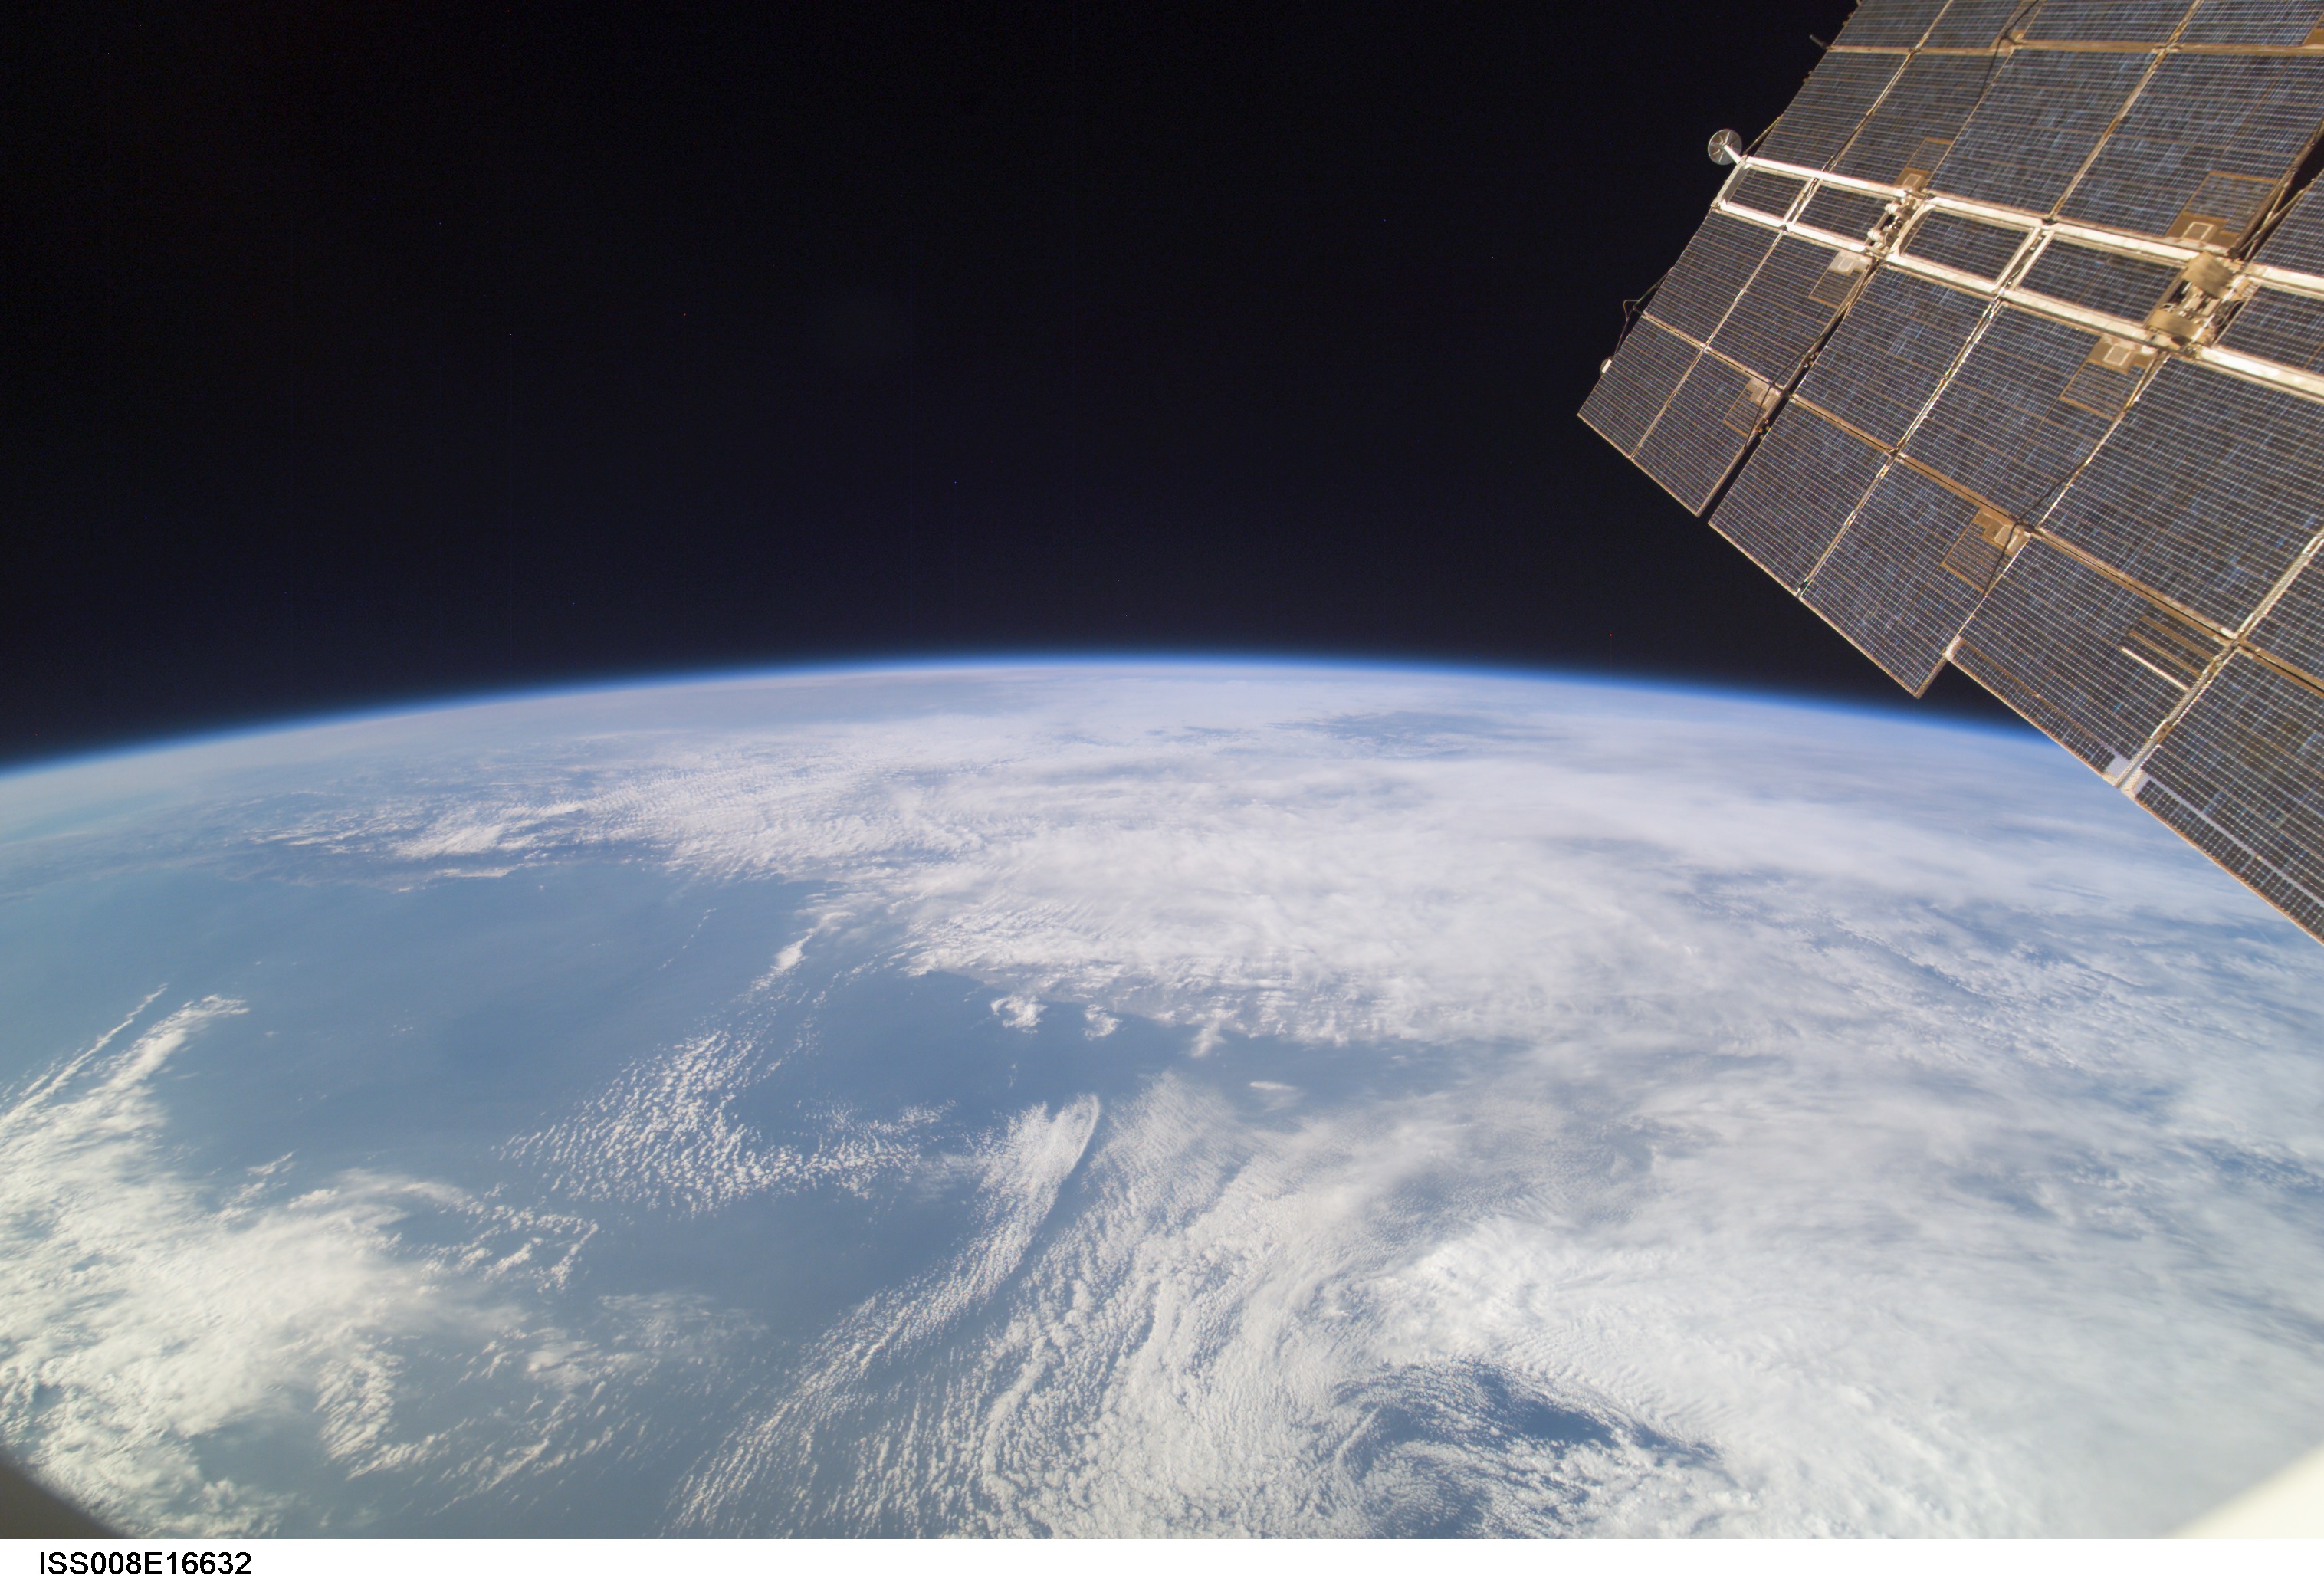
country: SEA OF JAPAN
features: ATMOSPHERIC LIMB
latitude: 43.0
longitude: 135.0
